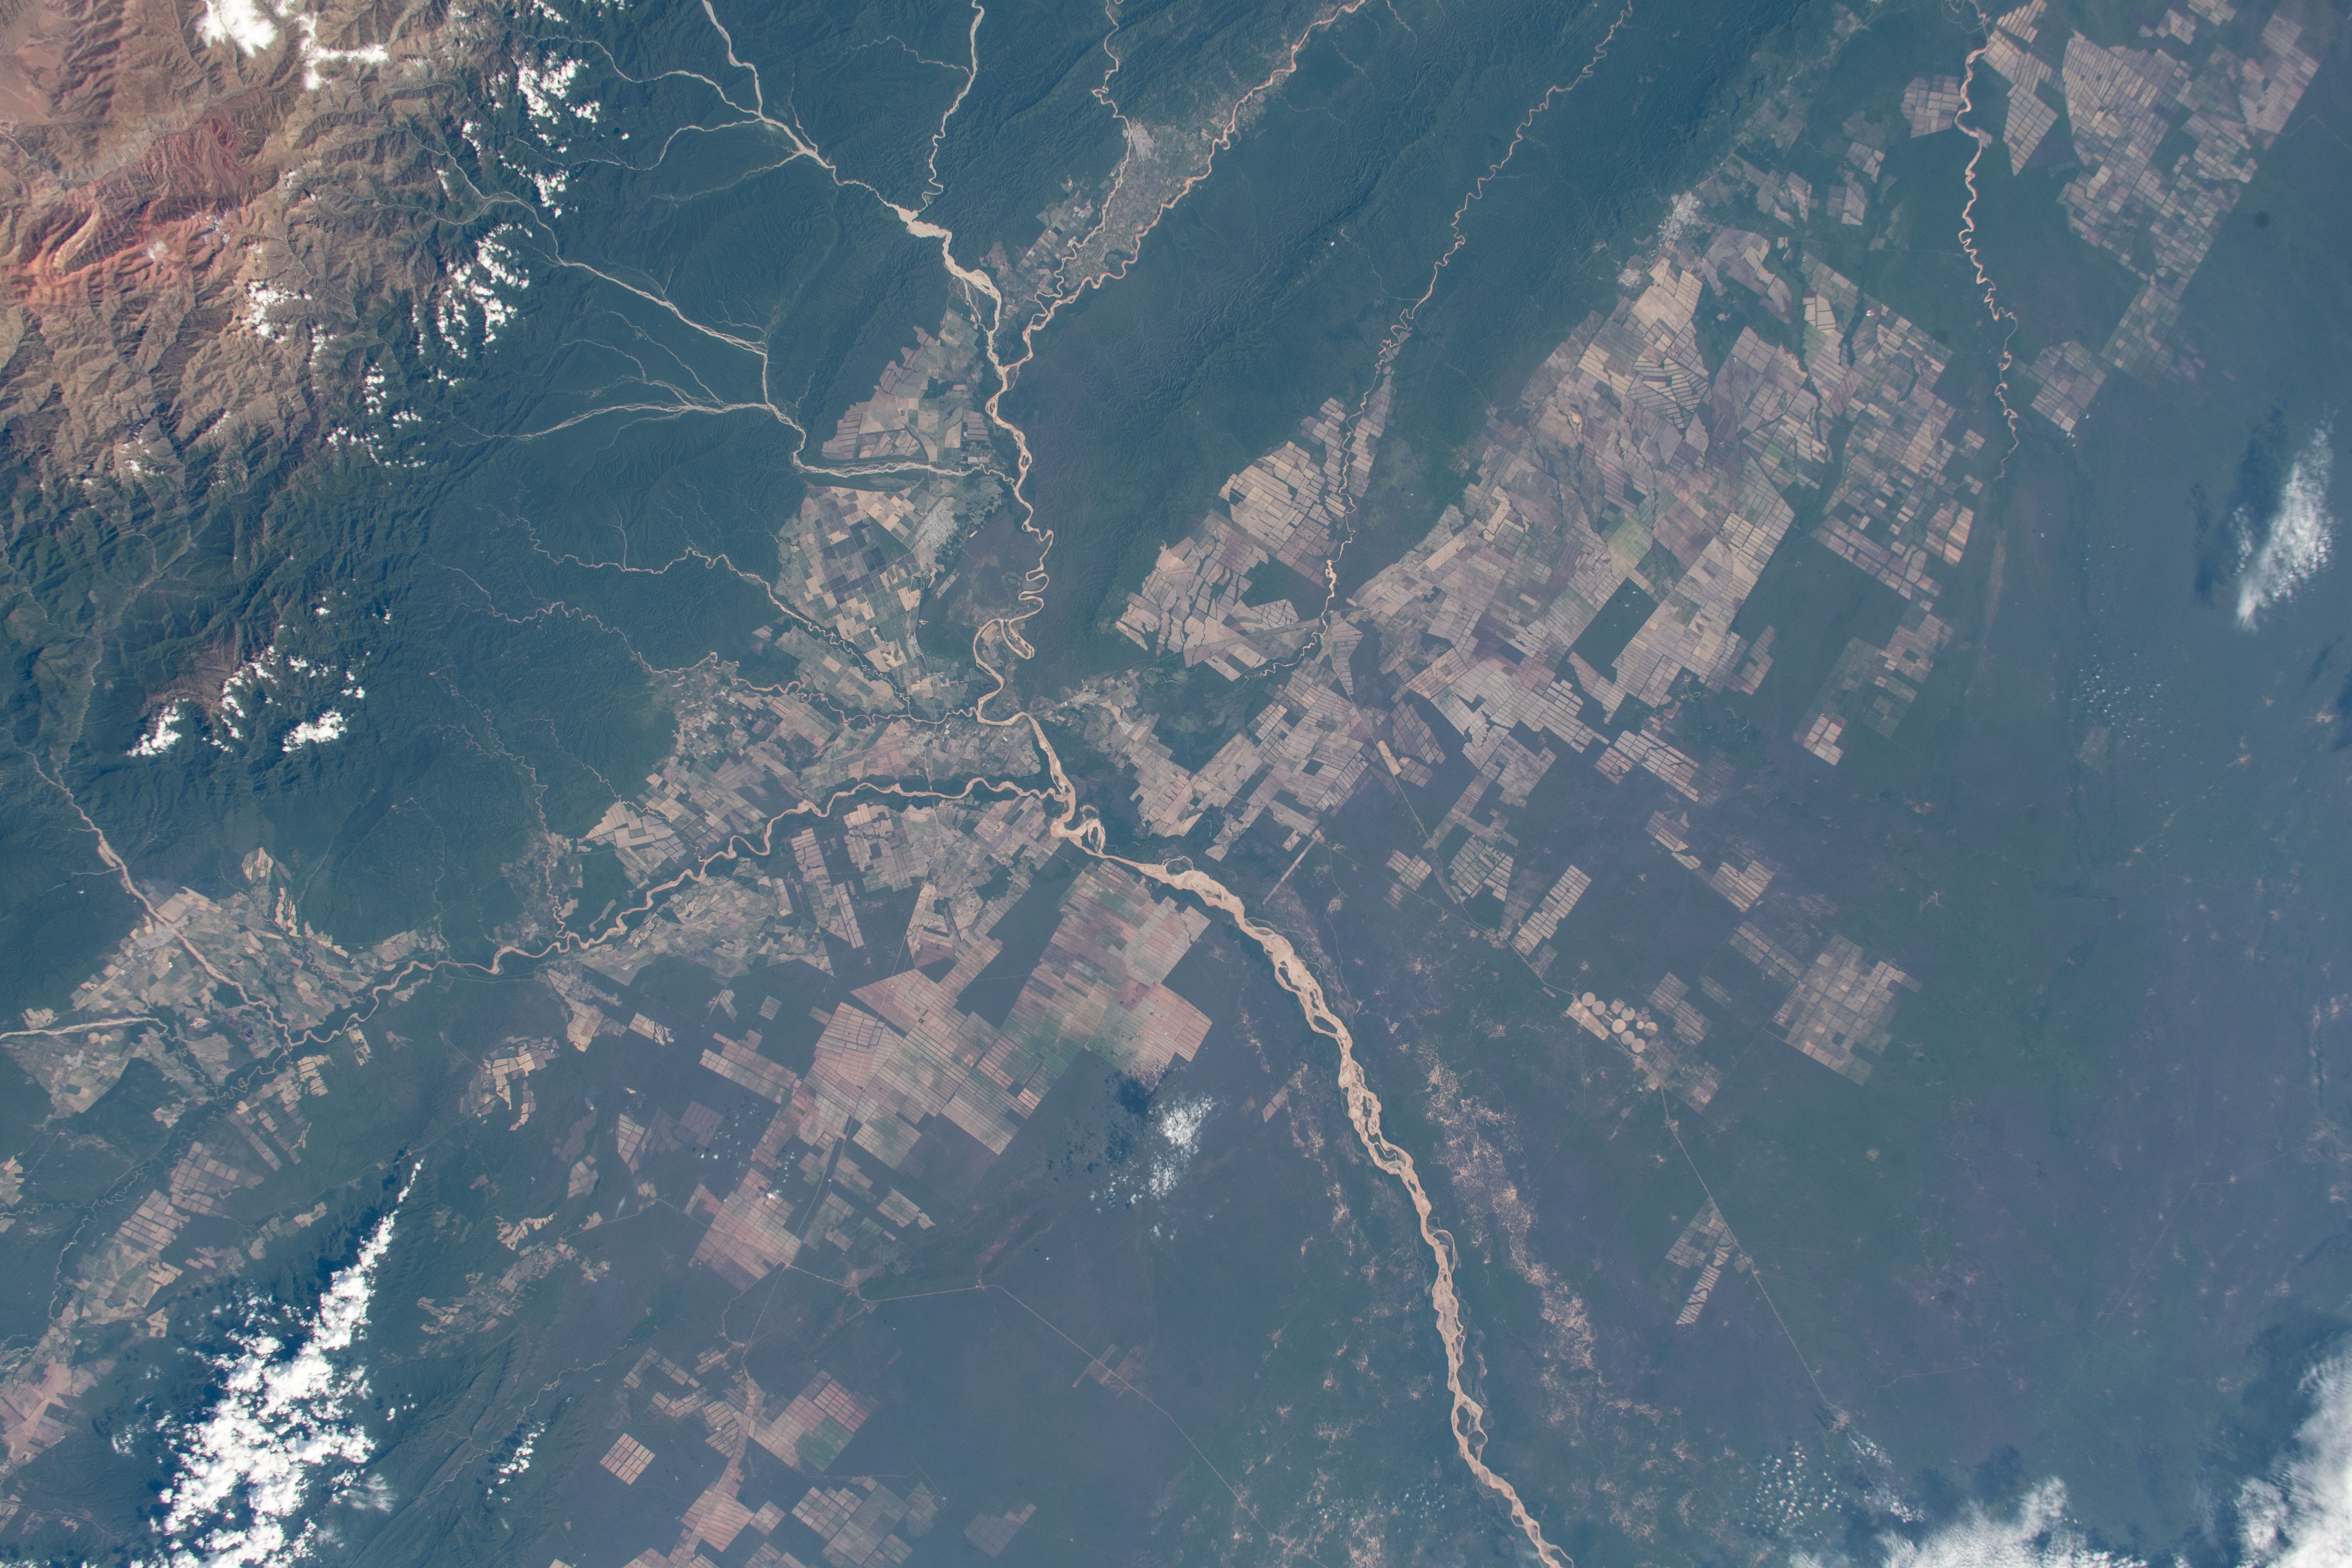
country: ARGENTINA
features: RIO BERMEJO, PARAQUE NACIONAL CALILEGUA
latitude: -23.0
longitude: -64.0
